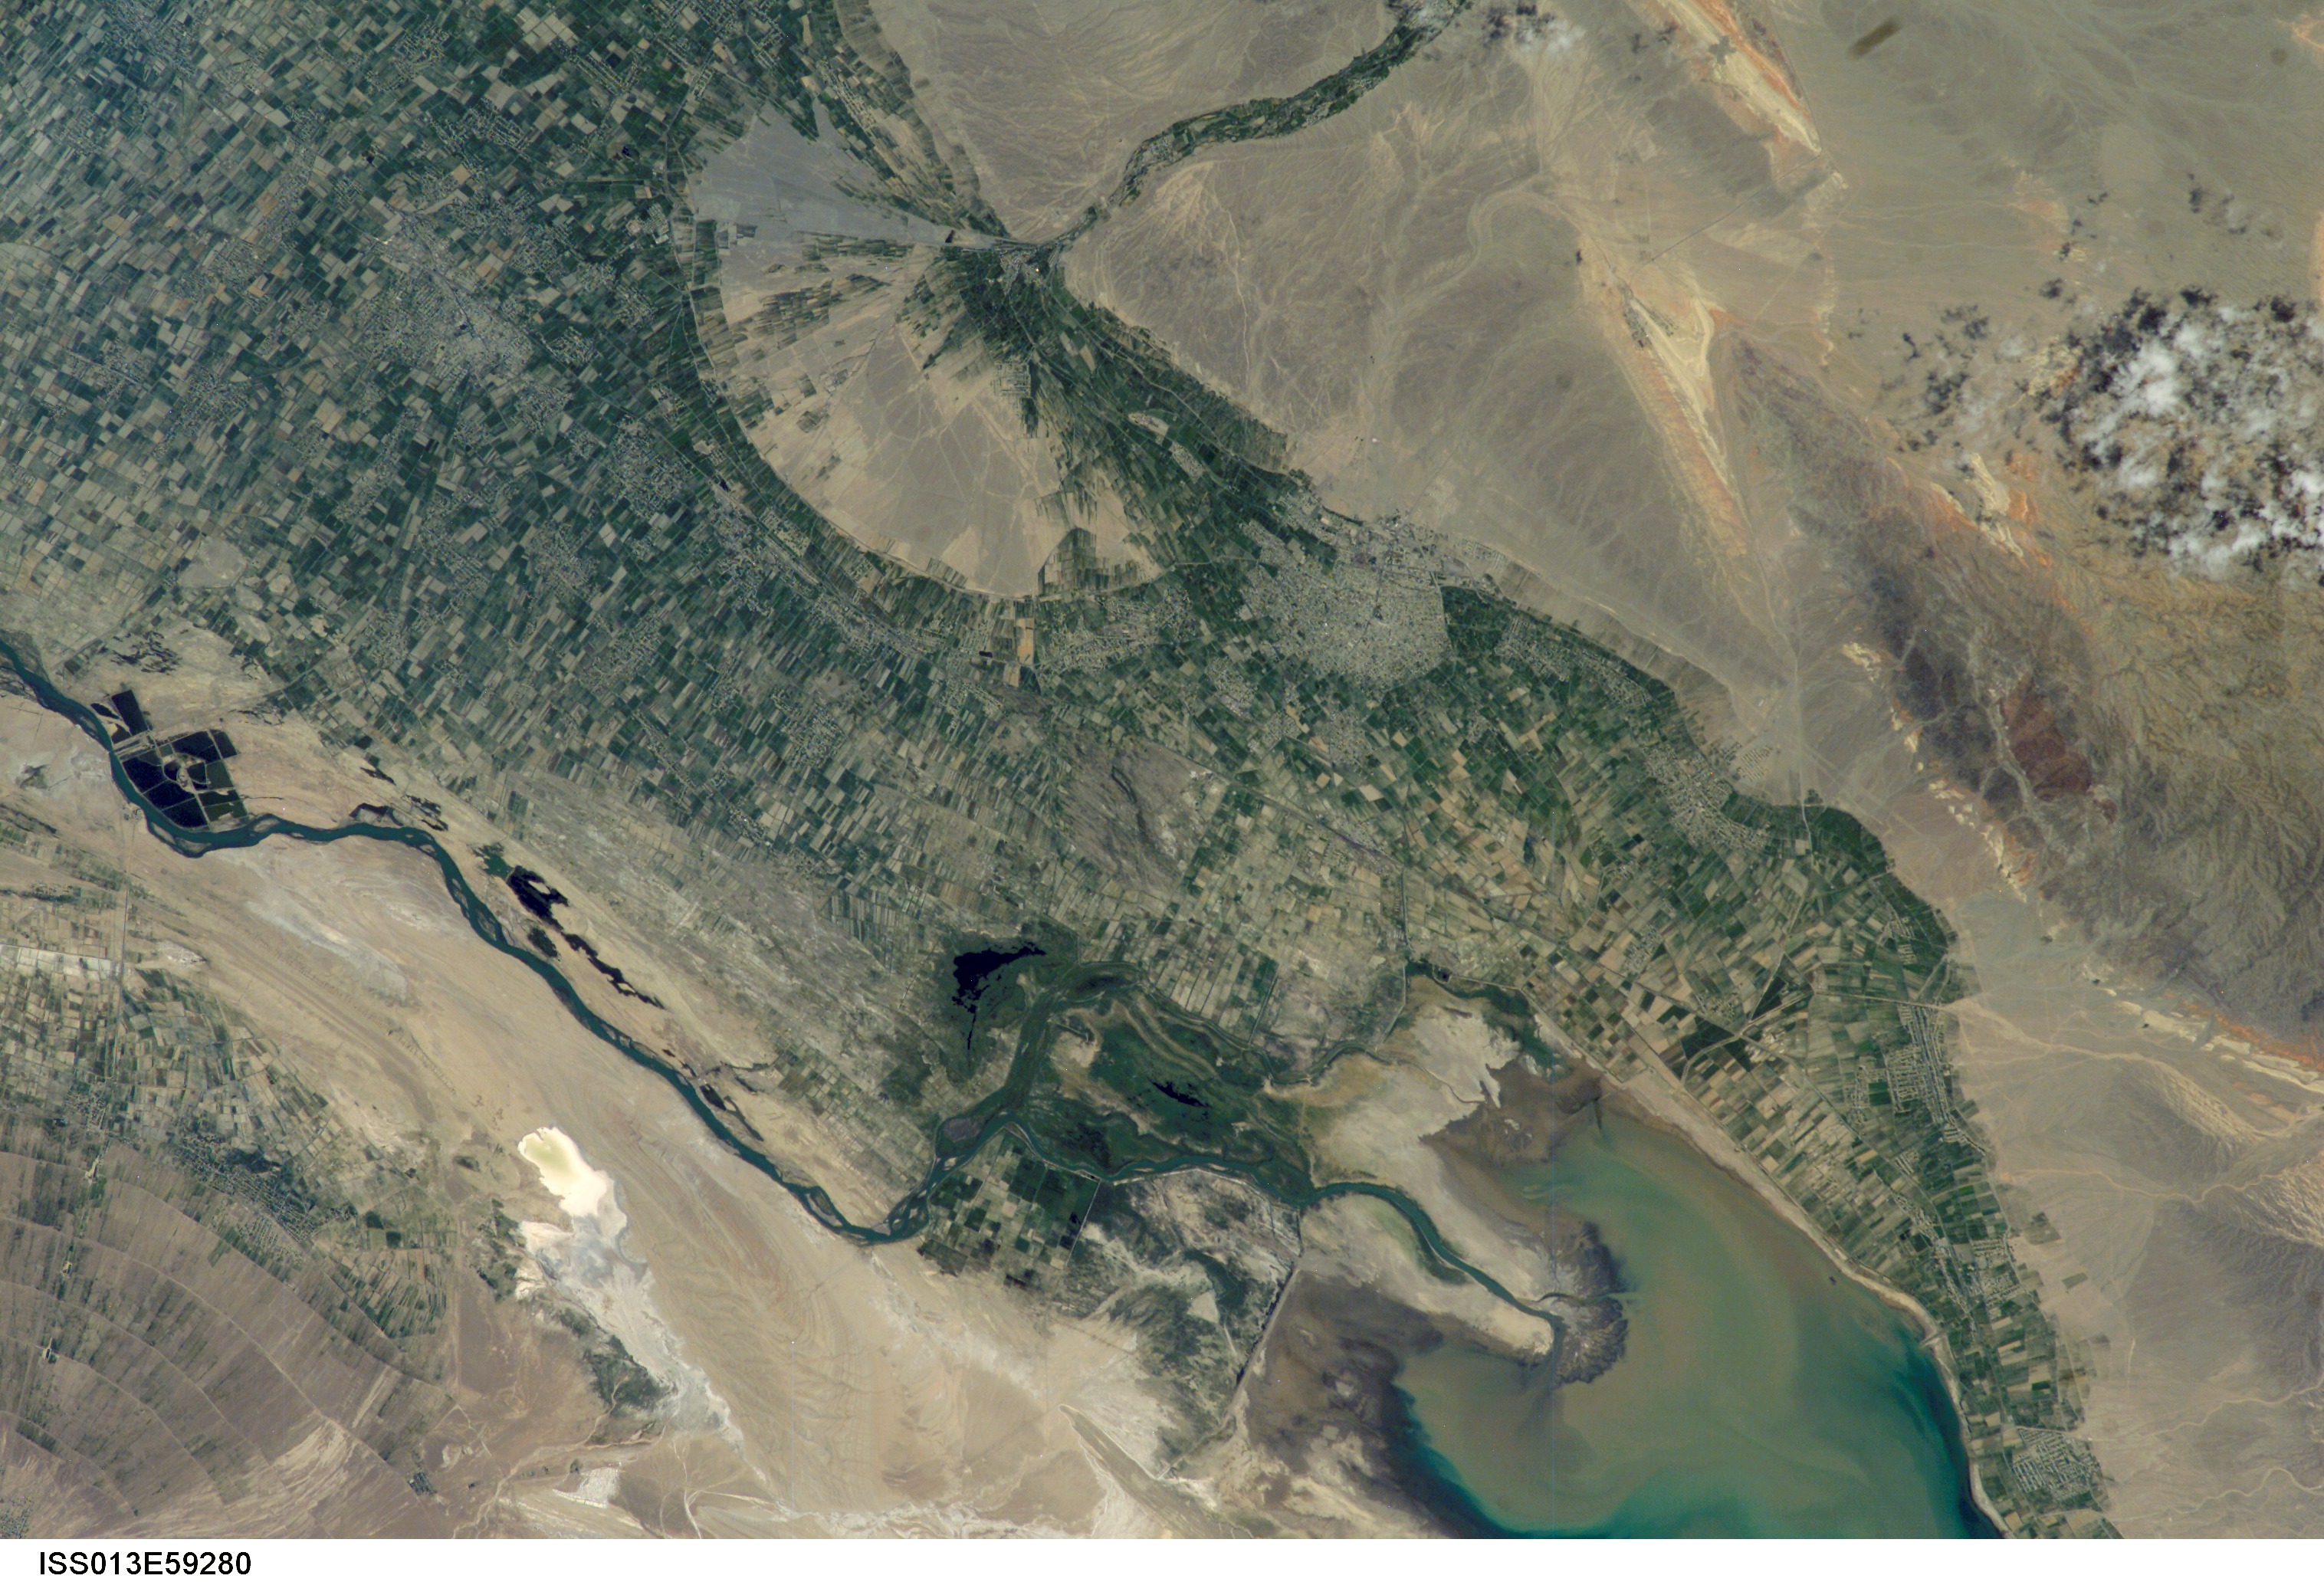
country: UZBEKISTAN
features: QAYROQQUM RES., AGR., KANIBADAM
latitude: 40.5
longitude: 70.5
